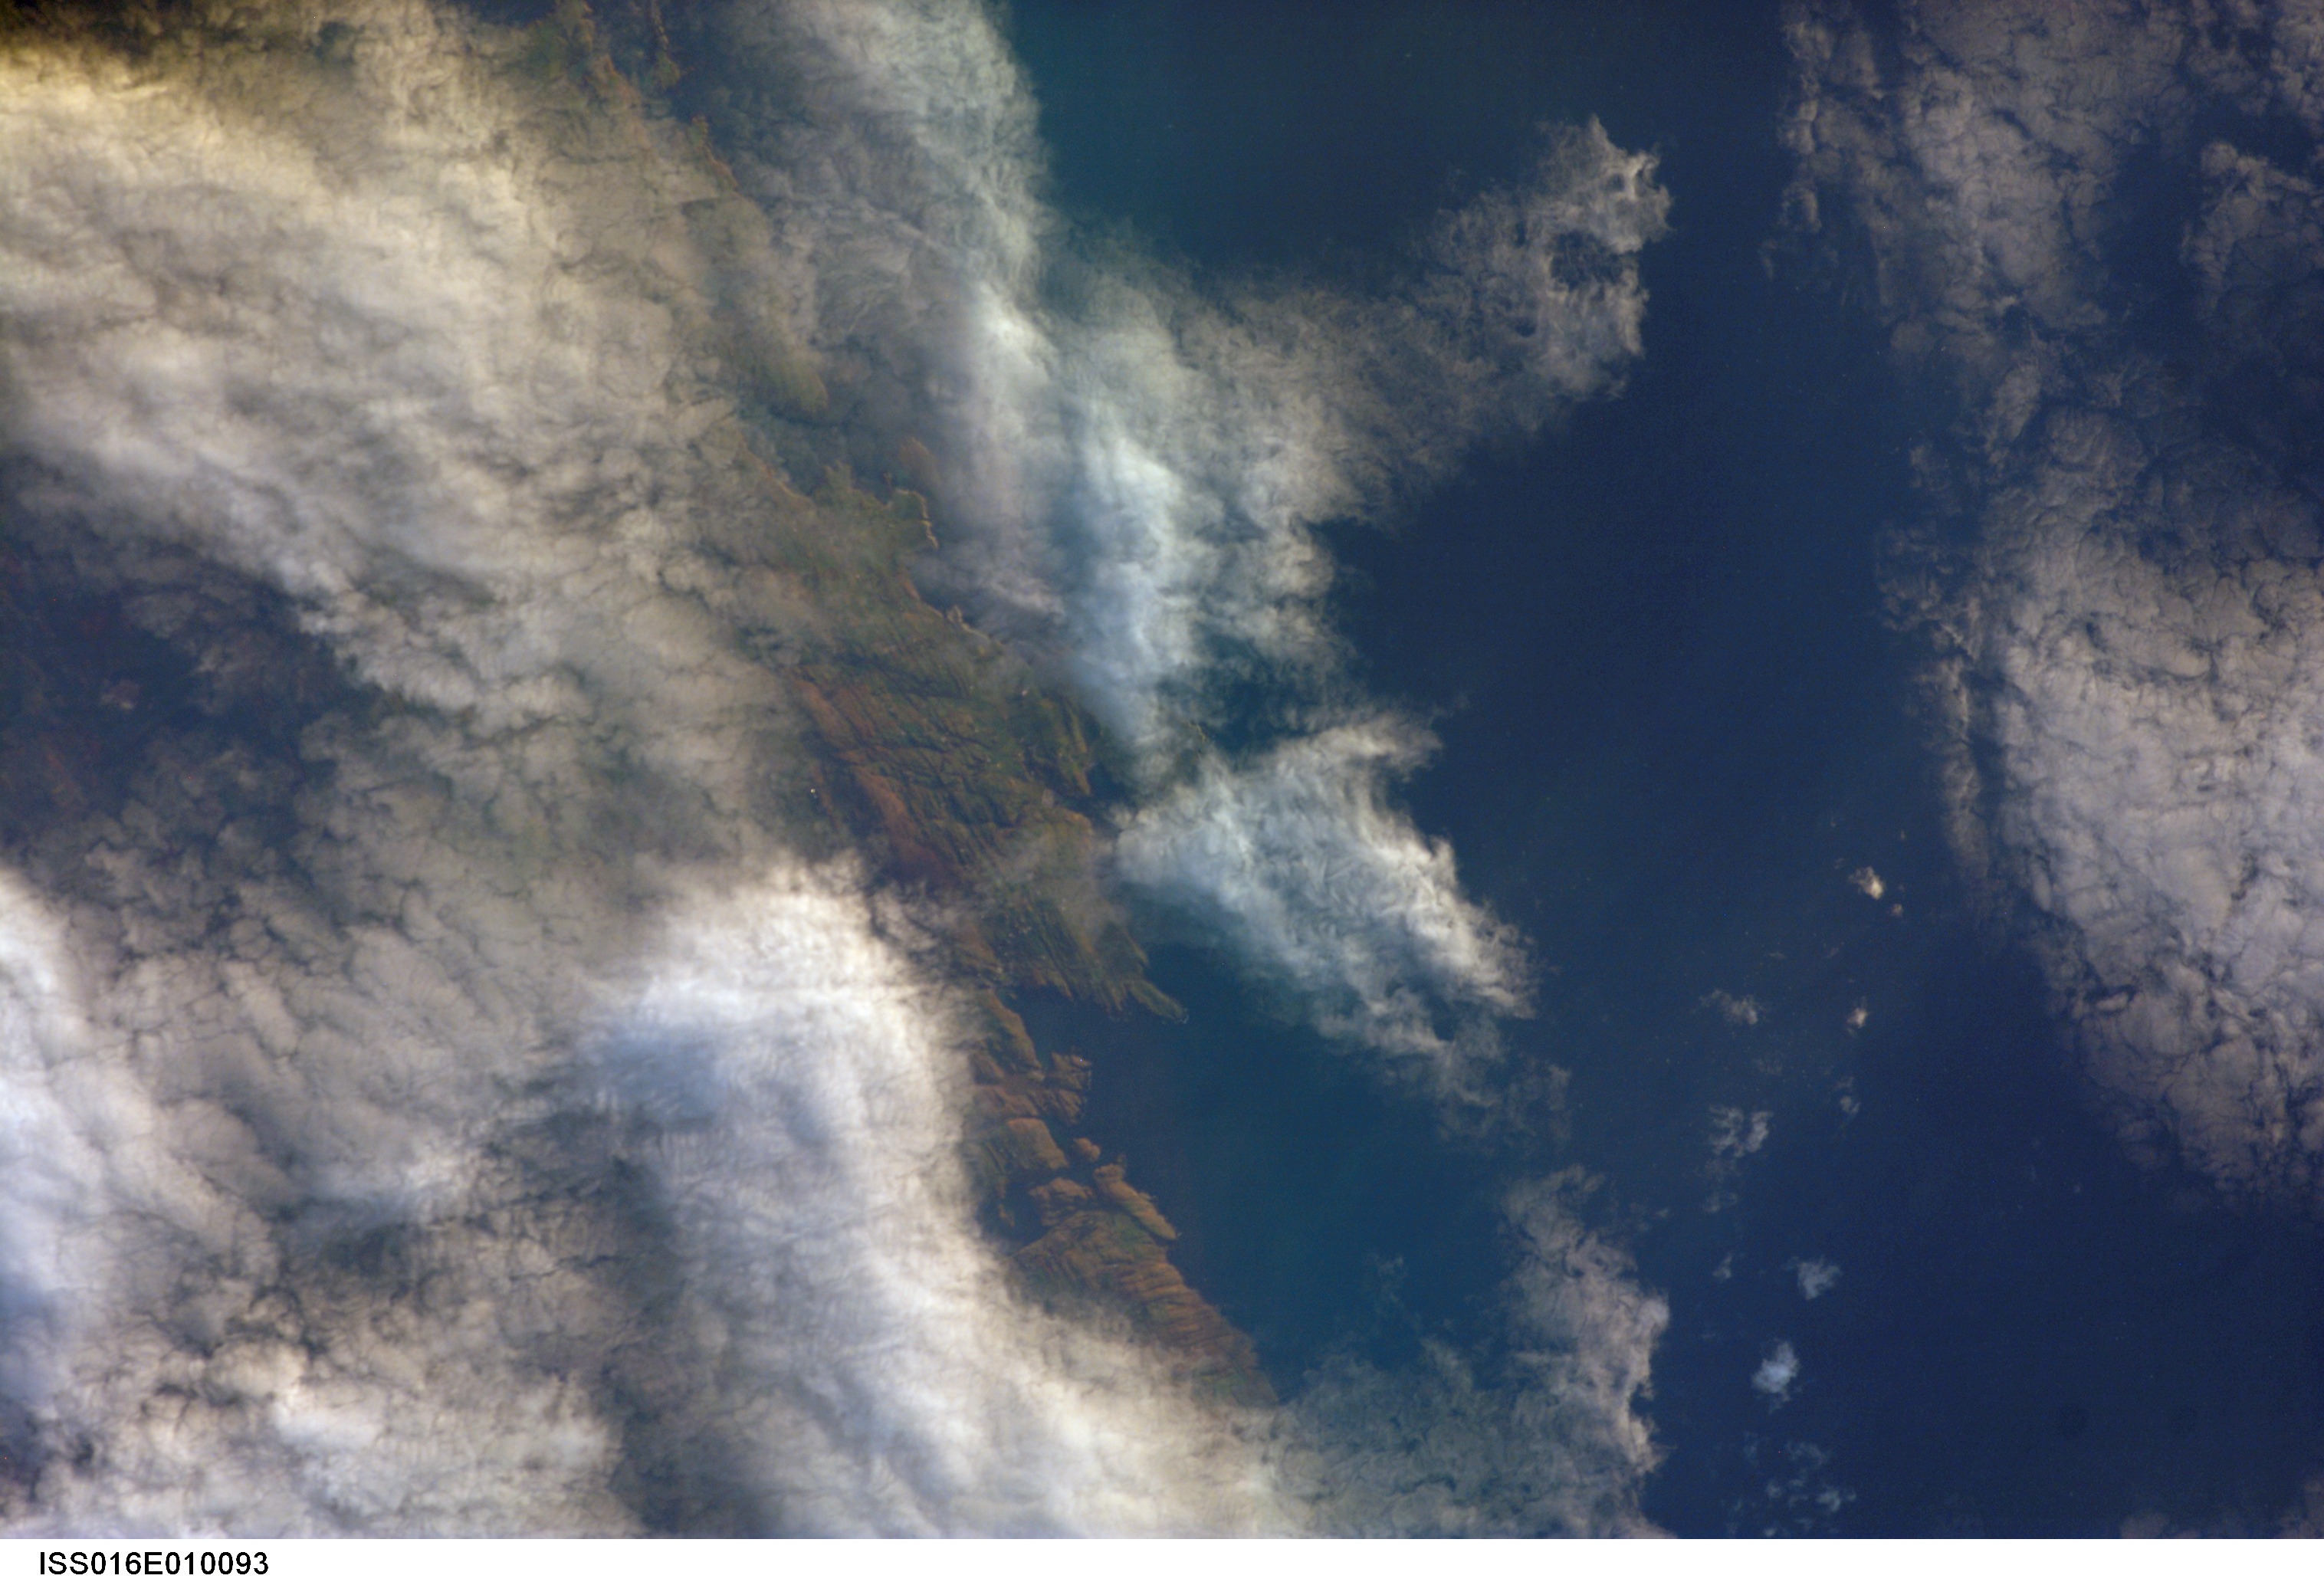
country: IRELAND
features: COAST, TOE HEAD AREA
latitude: 51.5
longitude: -9.2
